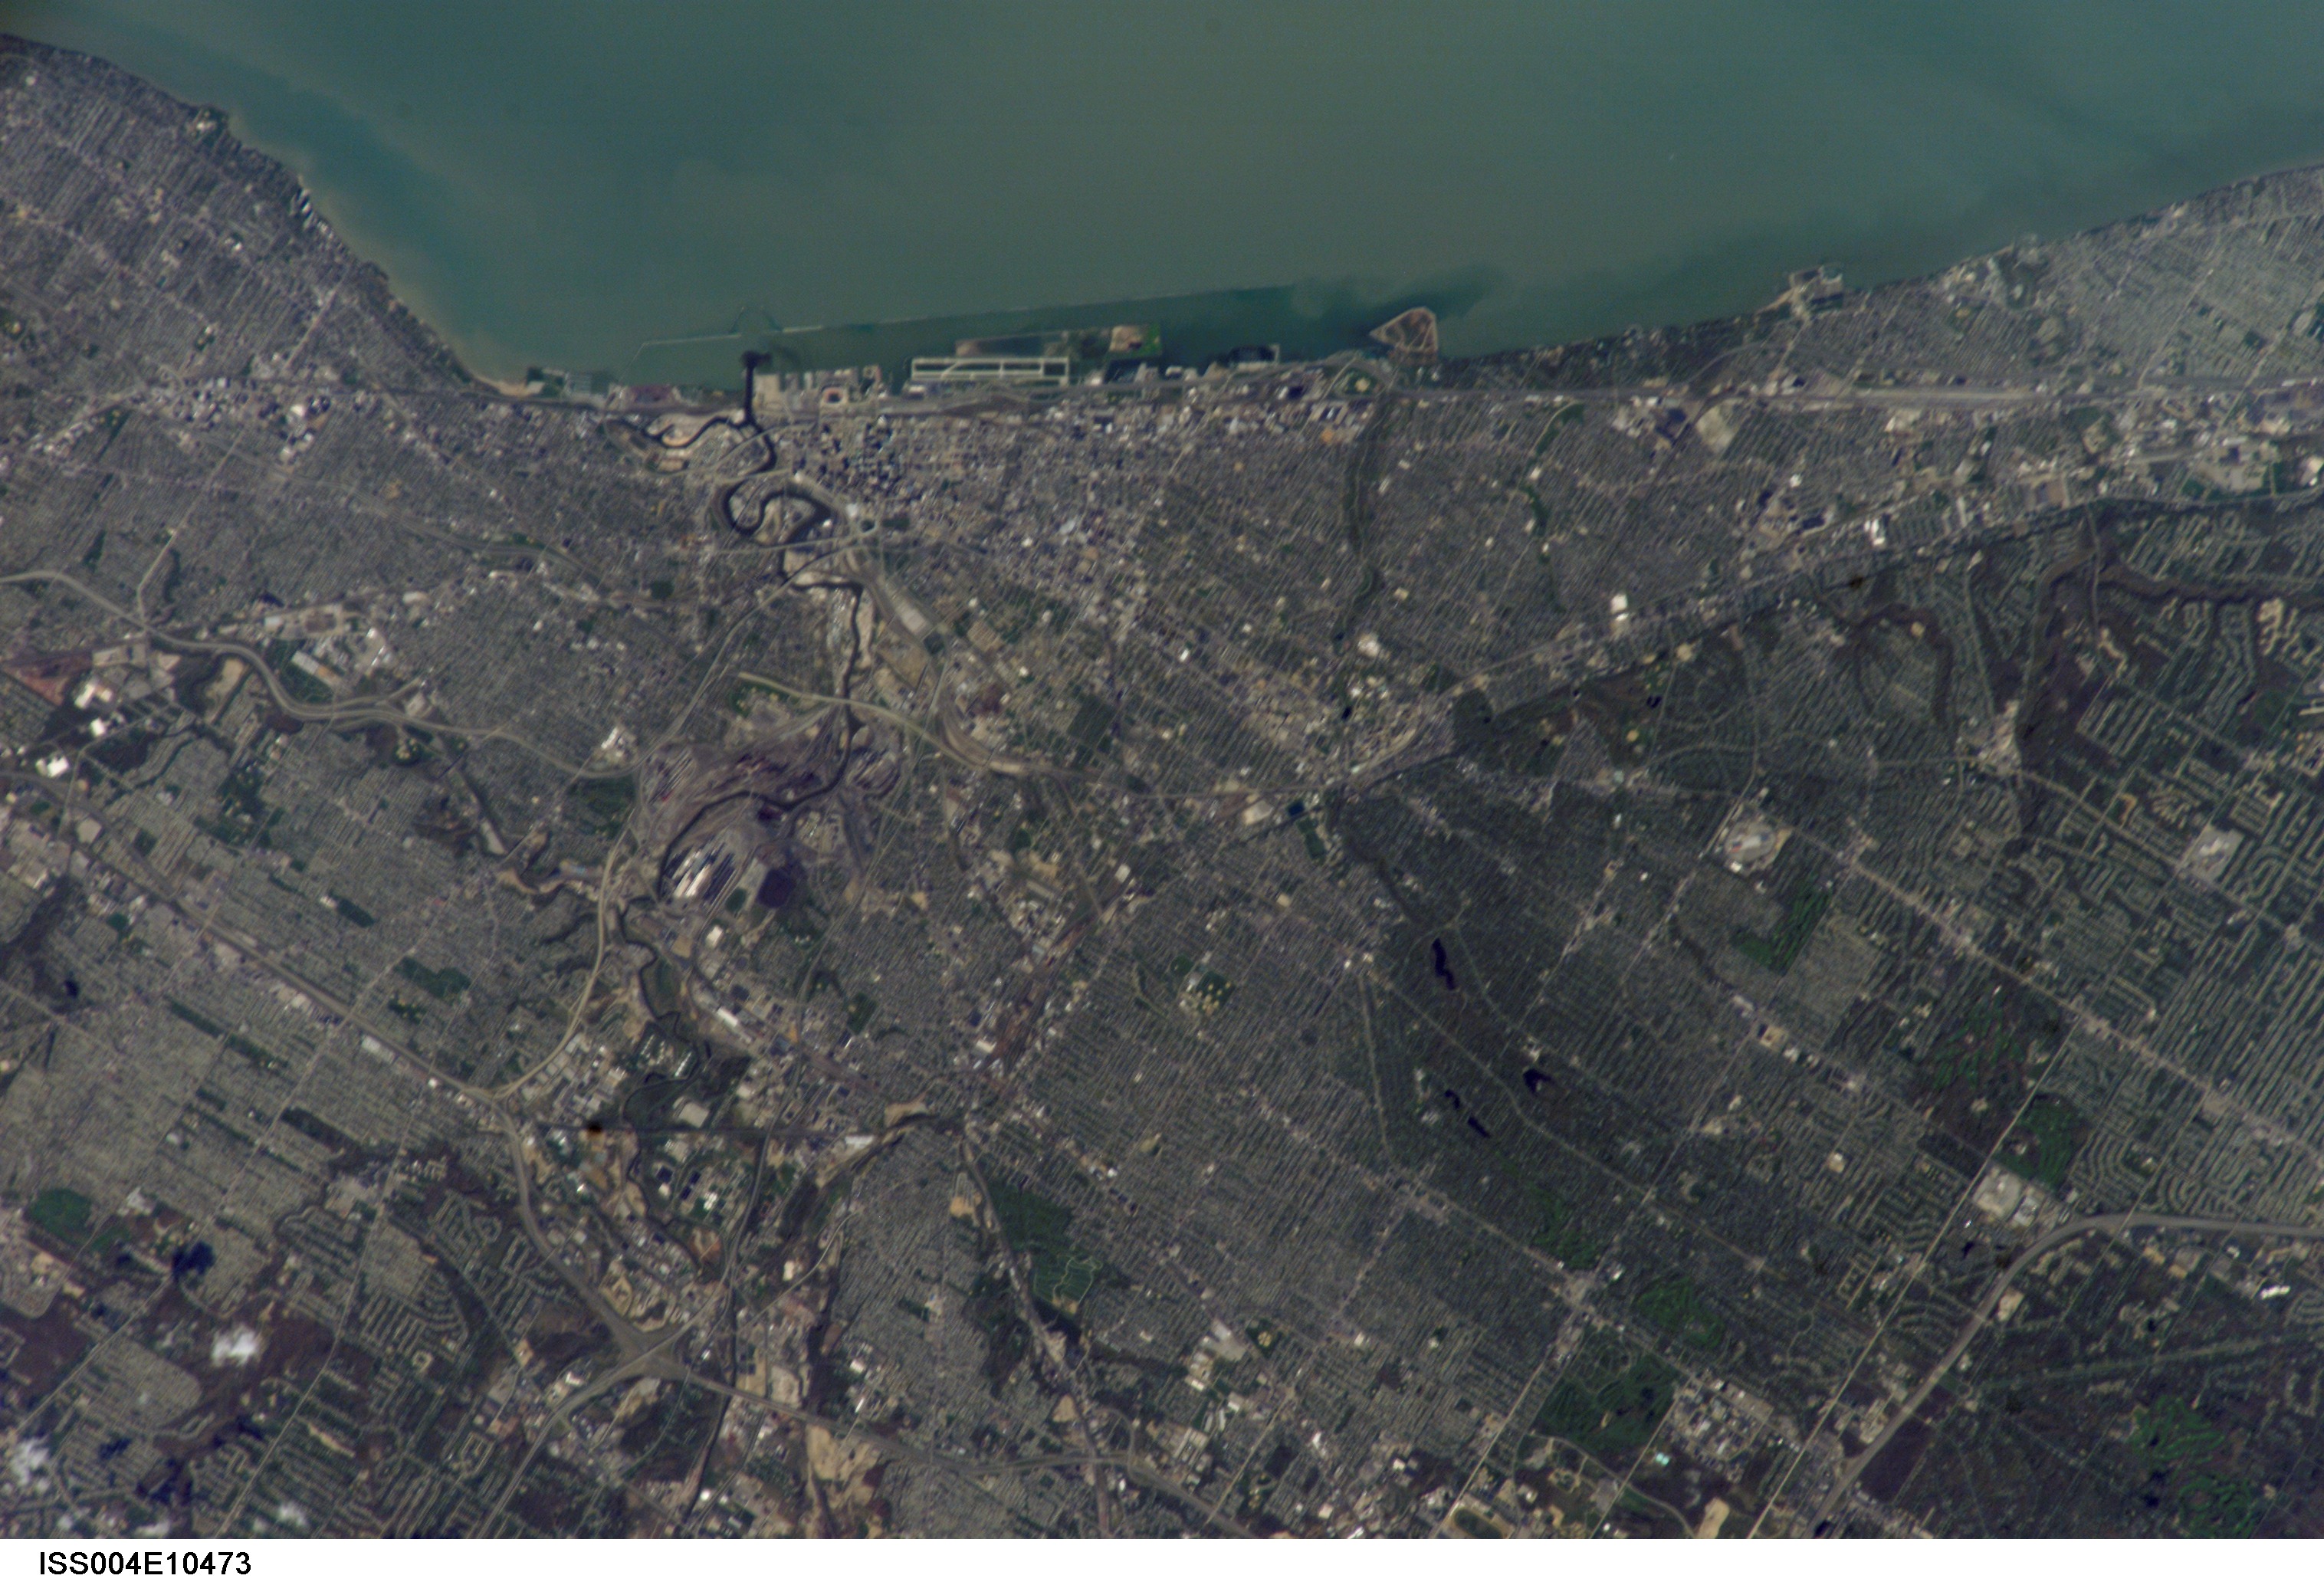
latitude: 41.5
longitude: -81.5
